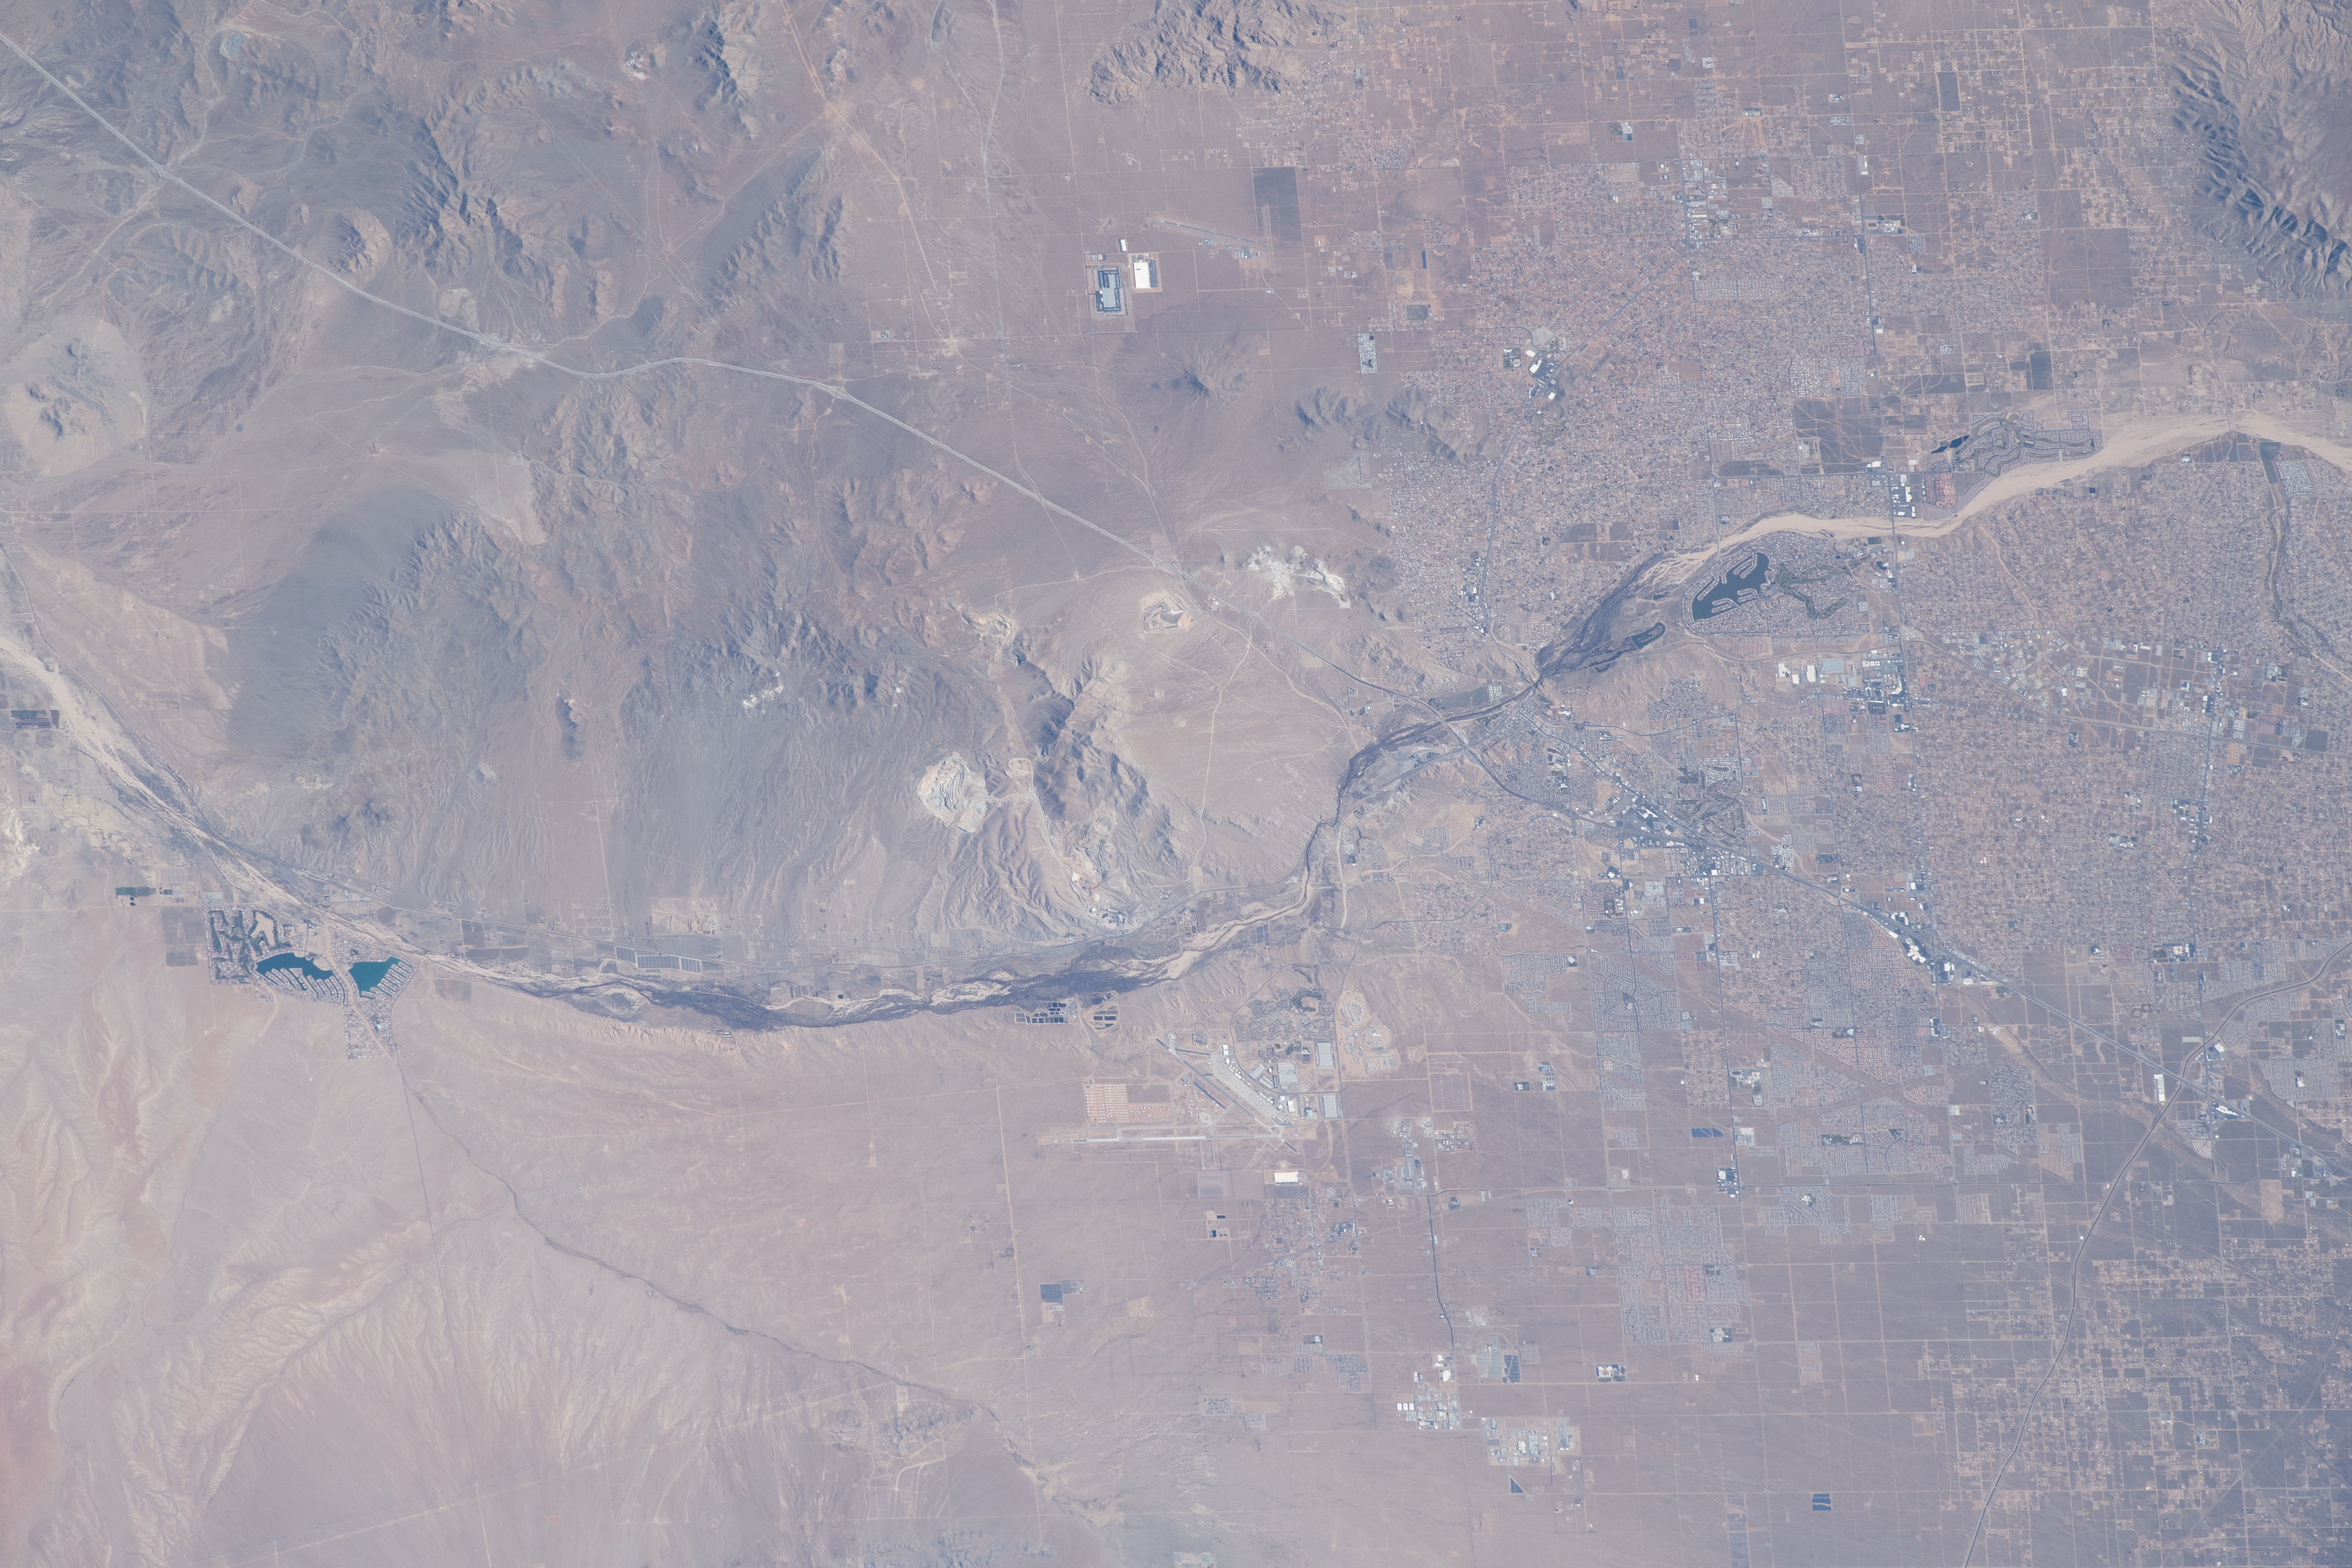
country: USA-CALIFORNIA
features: APPLE VALLEY AIRPORT, SPRING VALLEY LAKE, ORD MOUNTAINS HP
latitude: 34.5
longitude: -117.2
